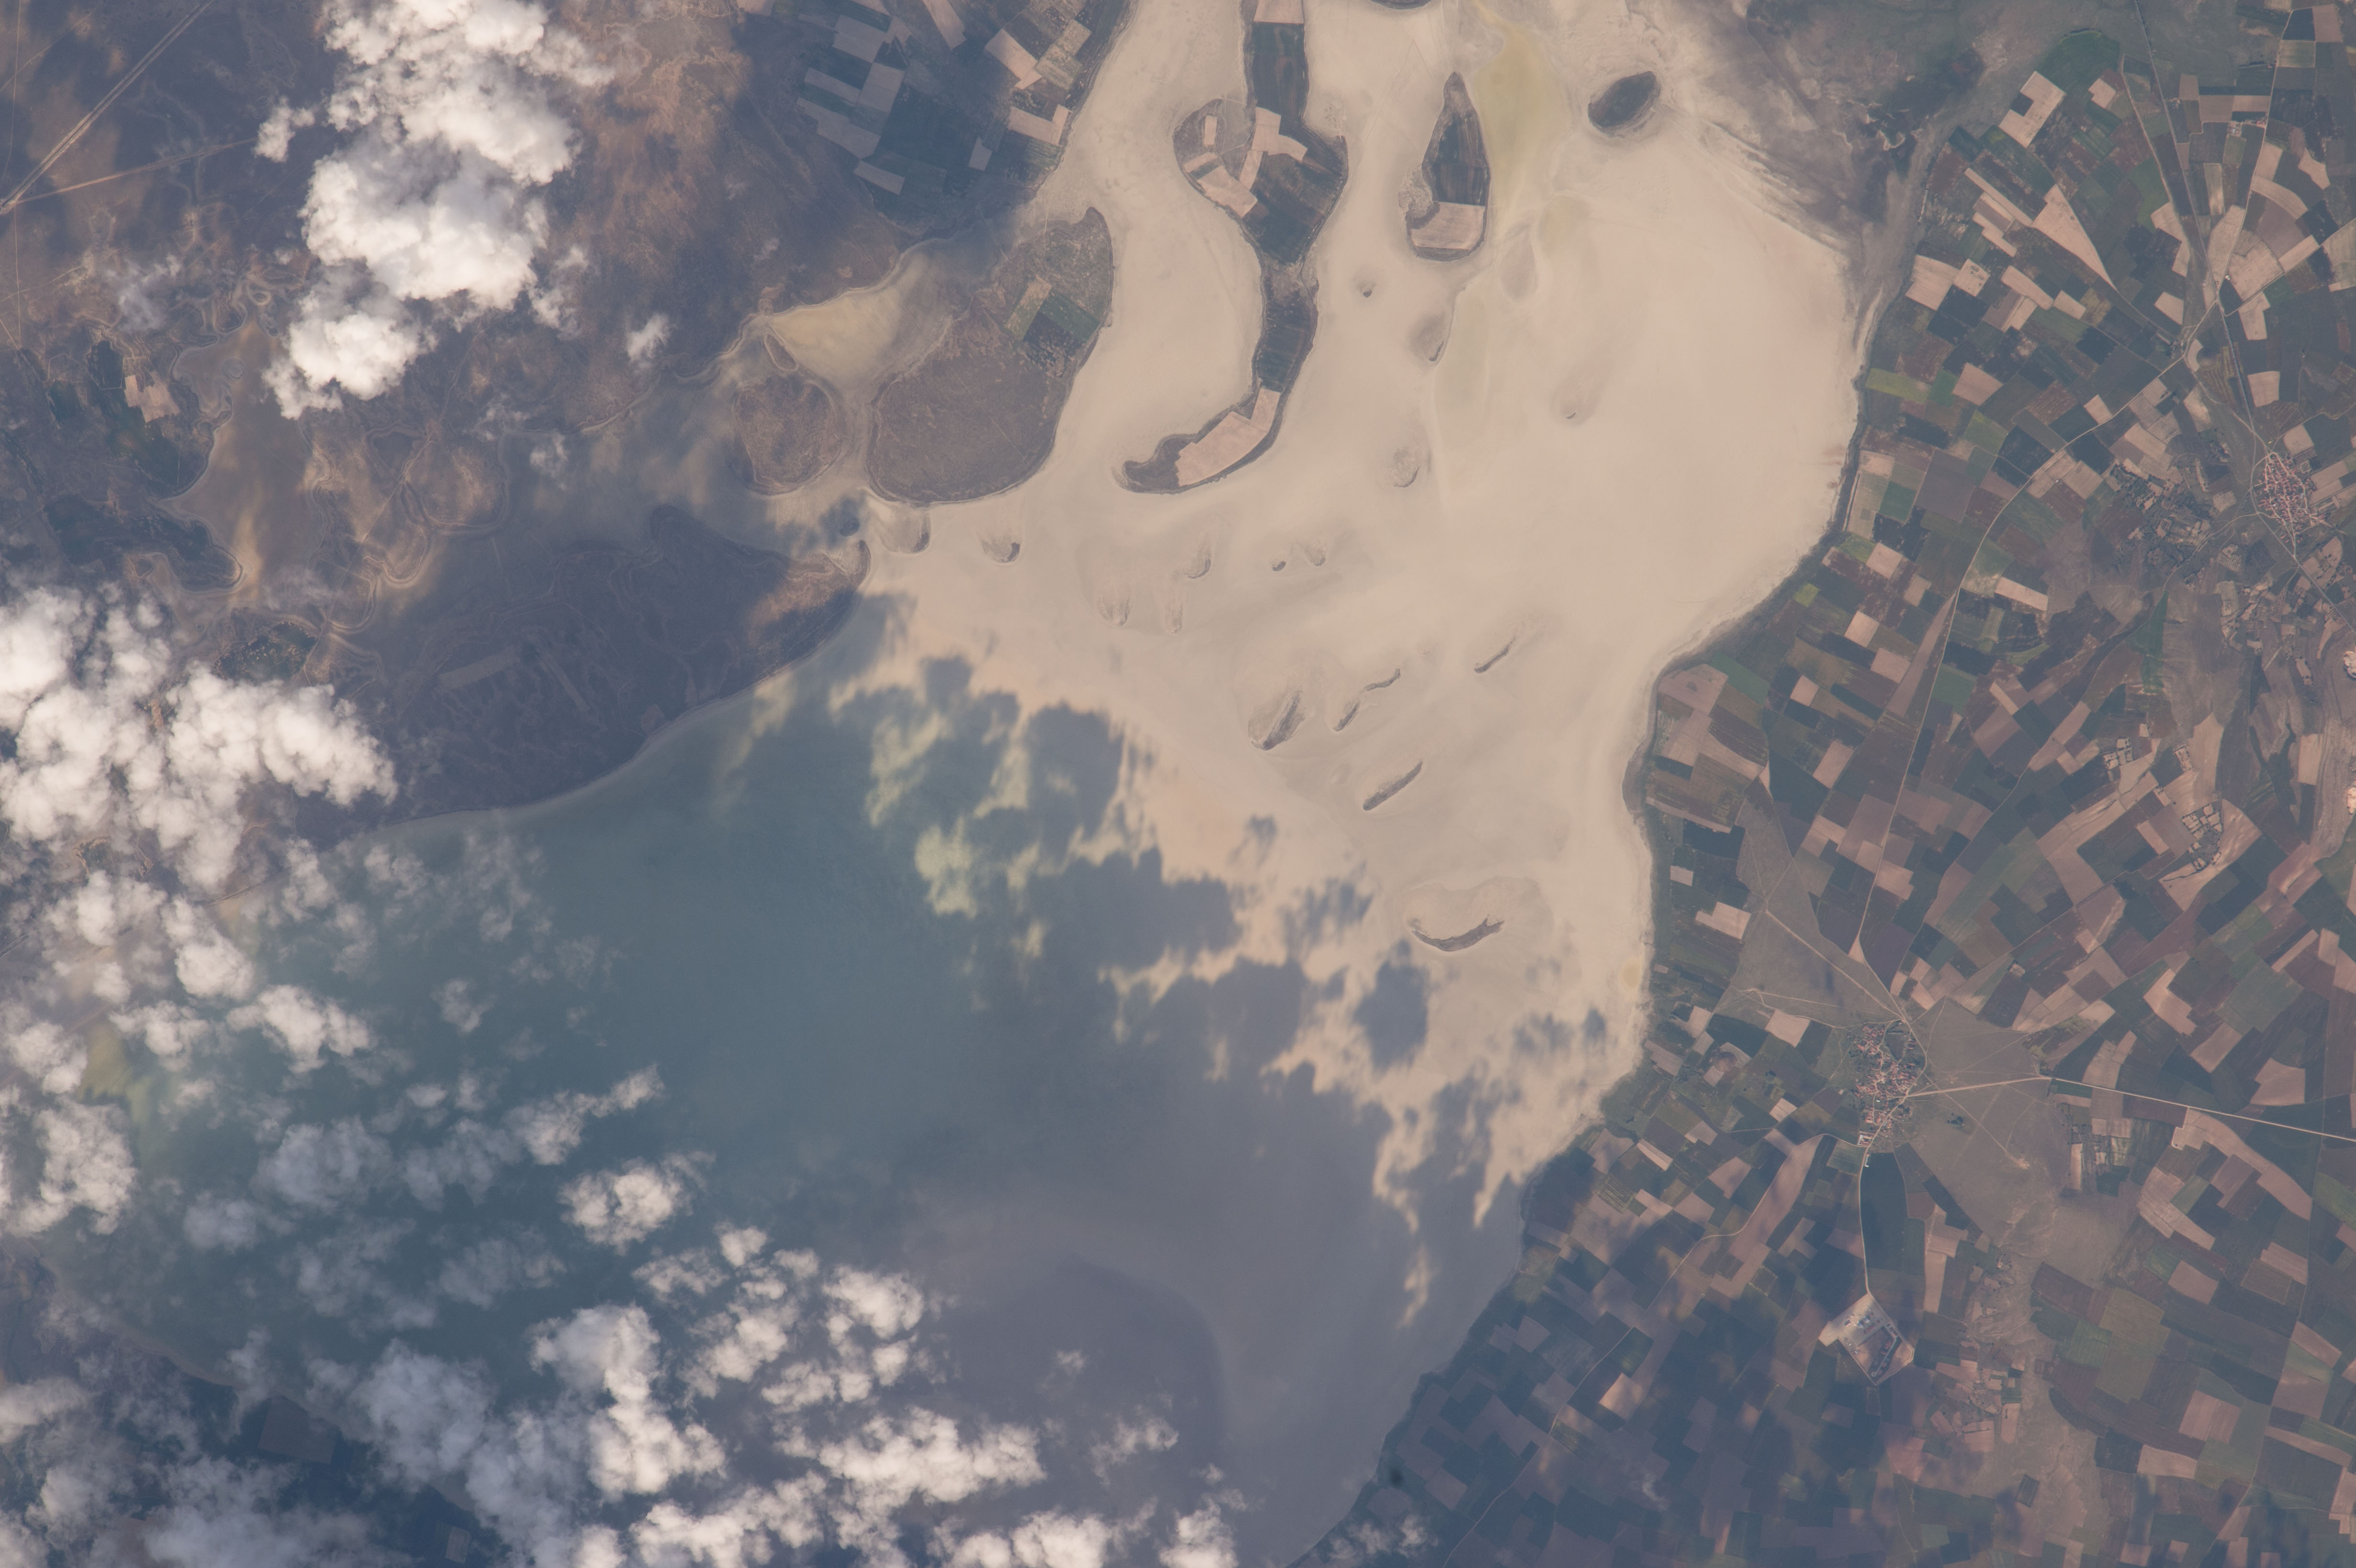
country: TURKEY
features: LAKE SEYFE, ISLANDS, DRY LAKEBED, AGR., VILLAGES, ROADS
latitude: 39.2
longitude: 34.4
